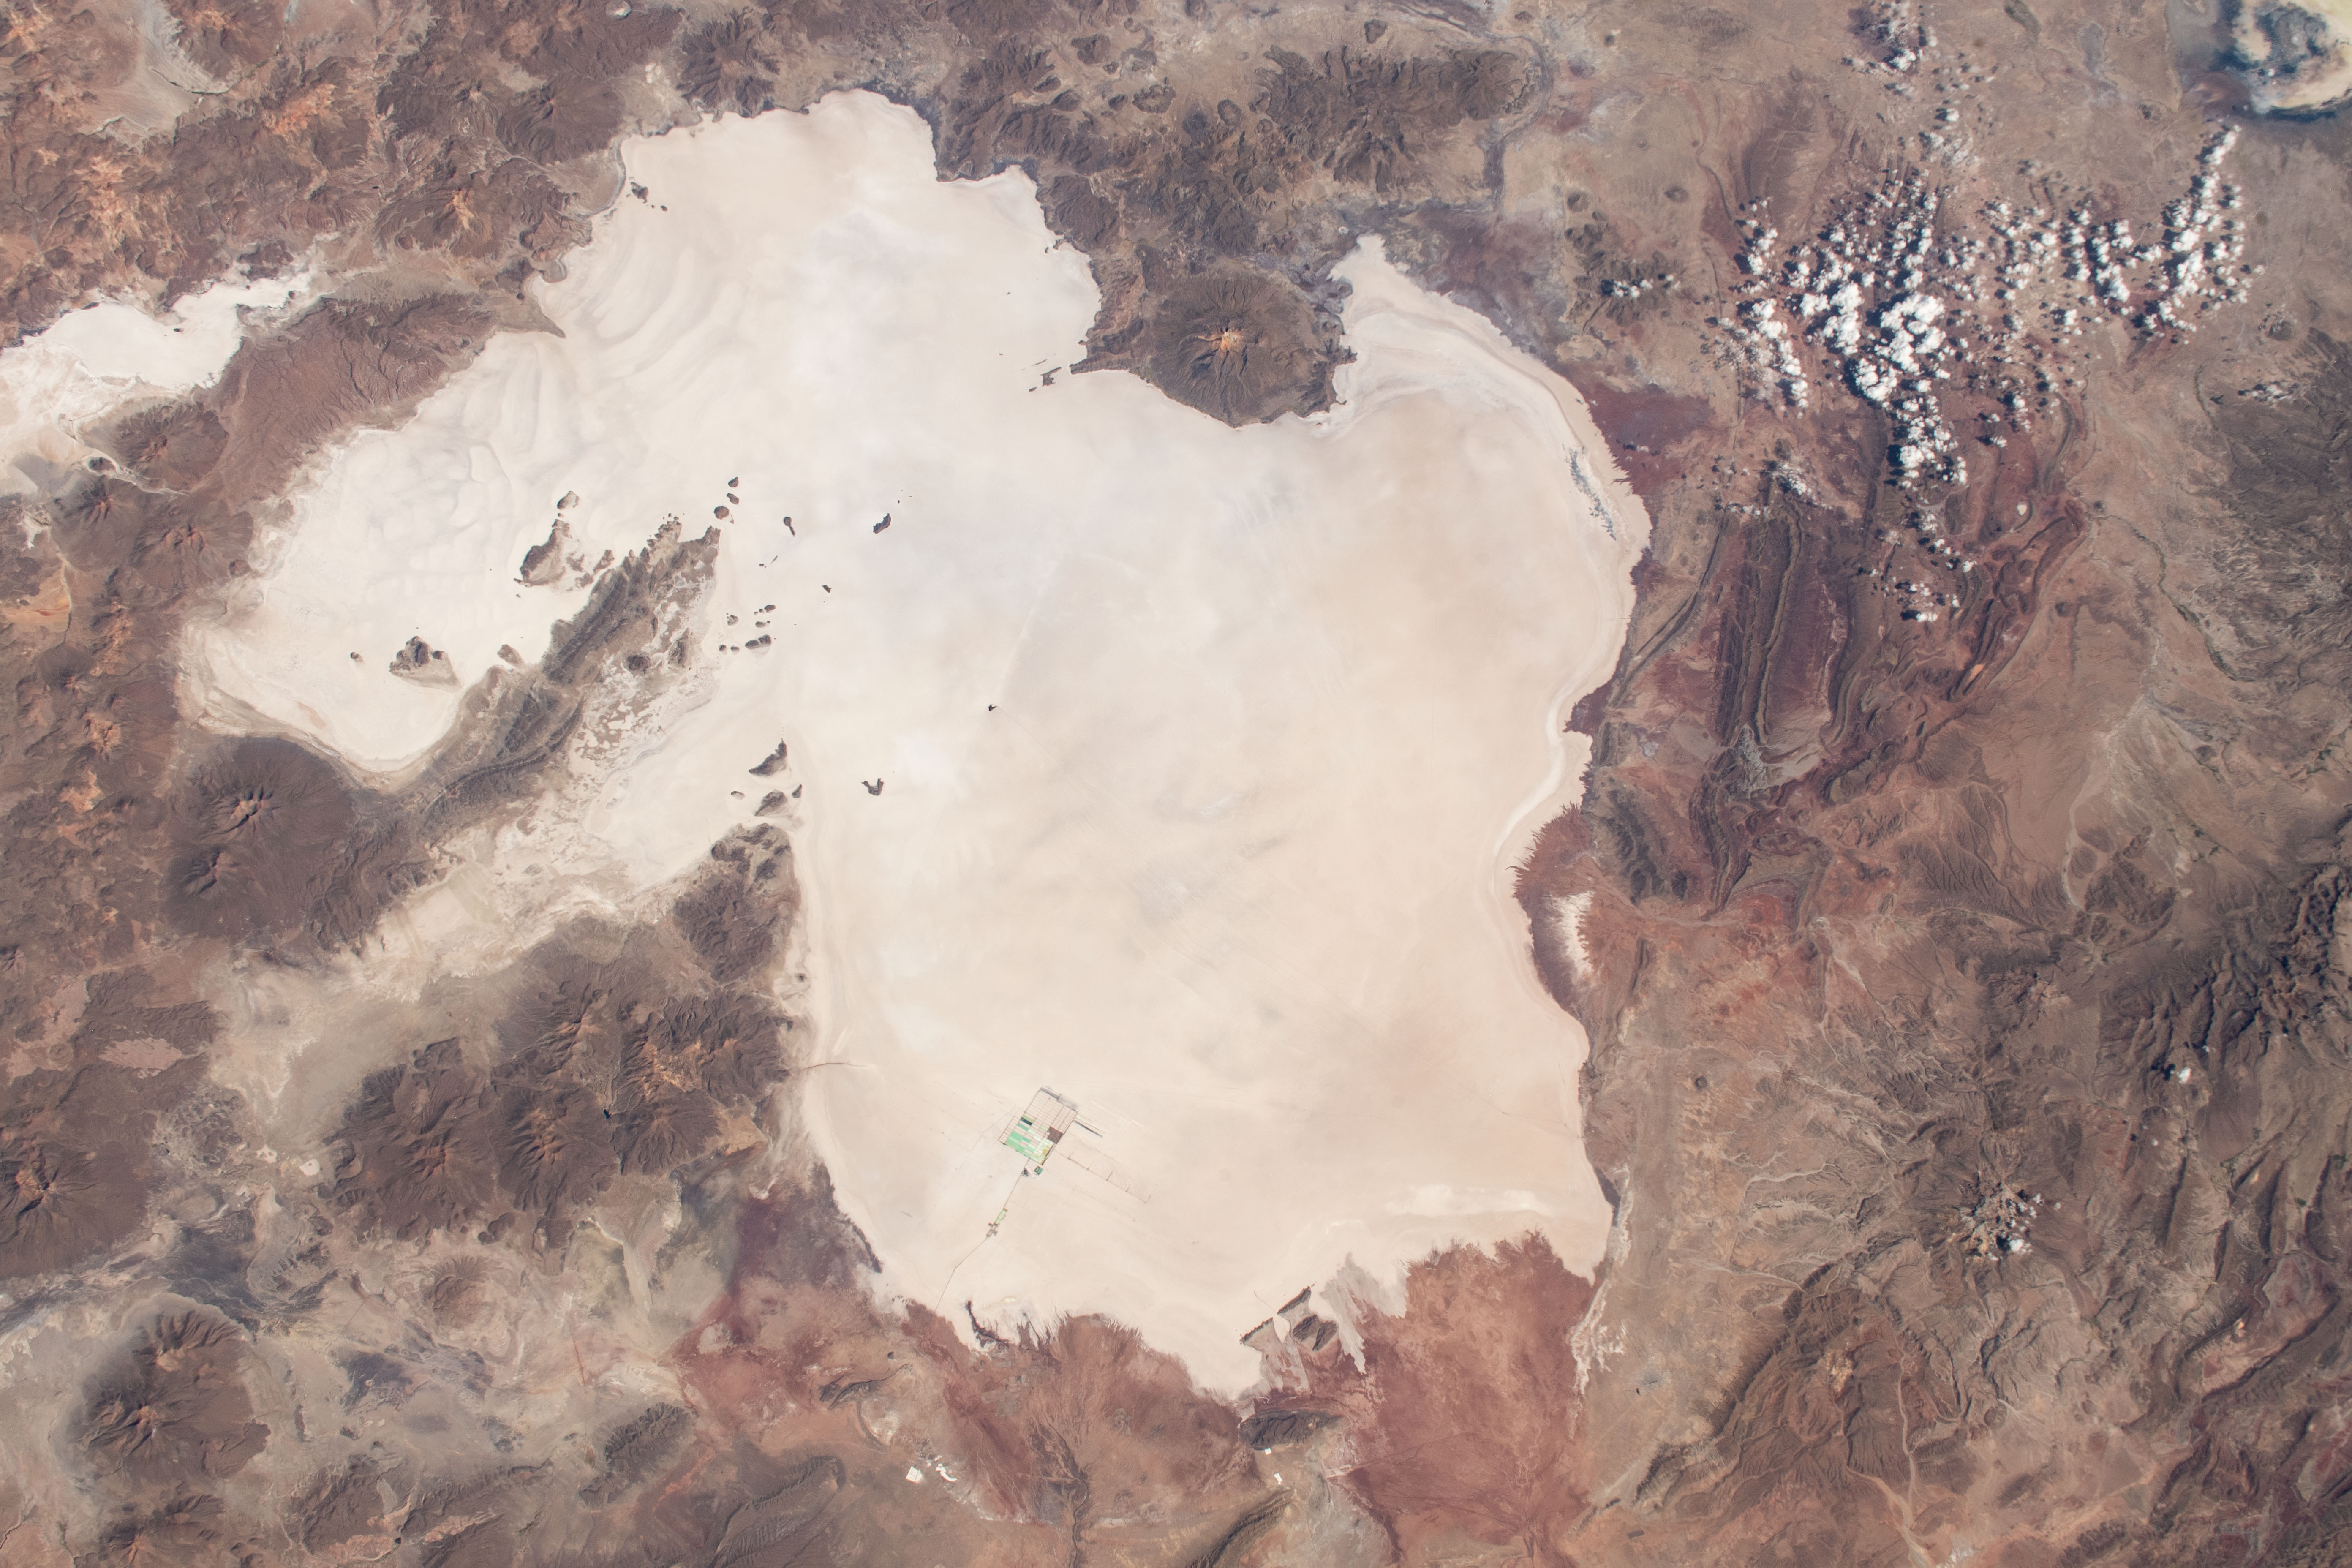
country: BOLIVIA
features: SALAR DE UYUNI DESERT
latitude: -20.0
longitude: -67.5
